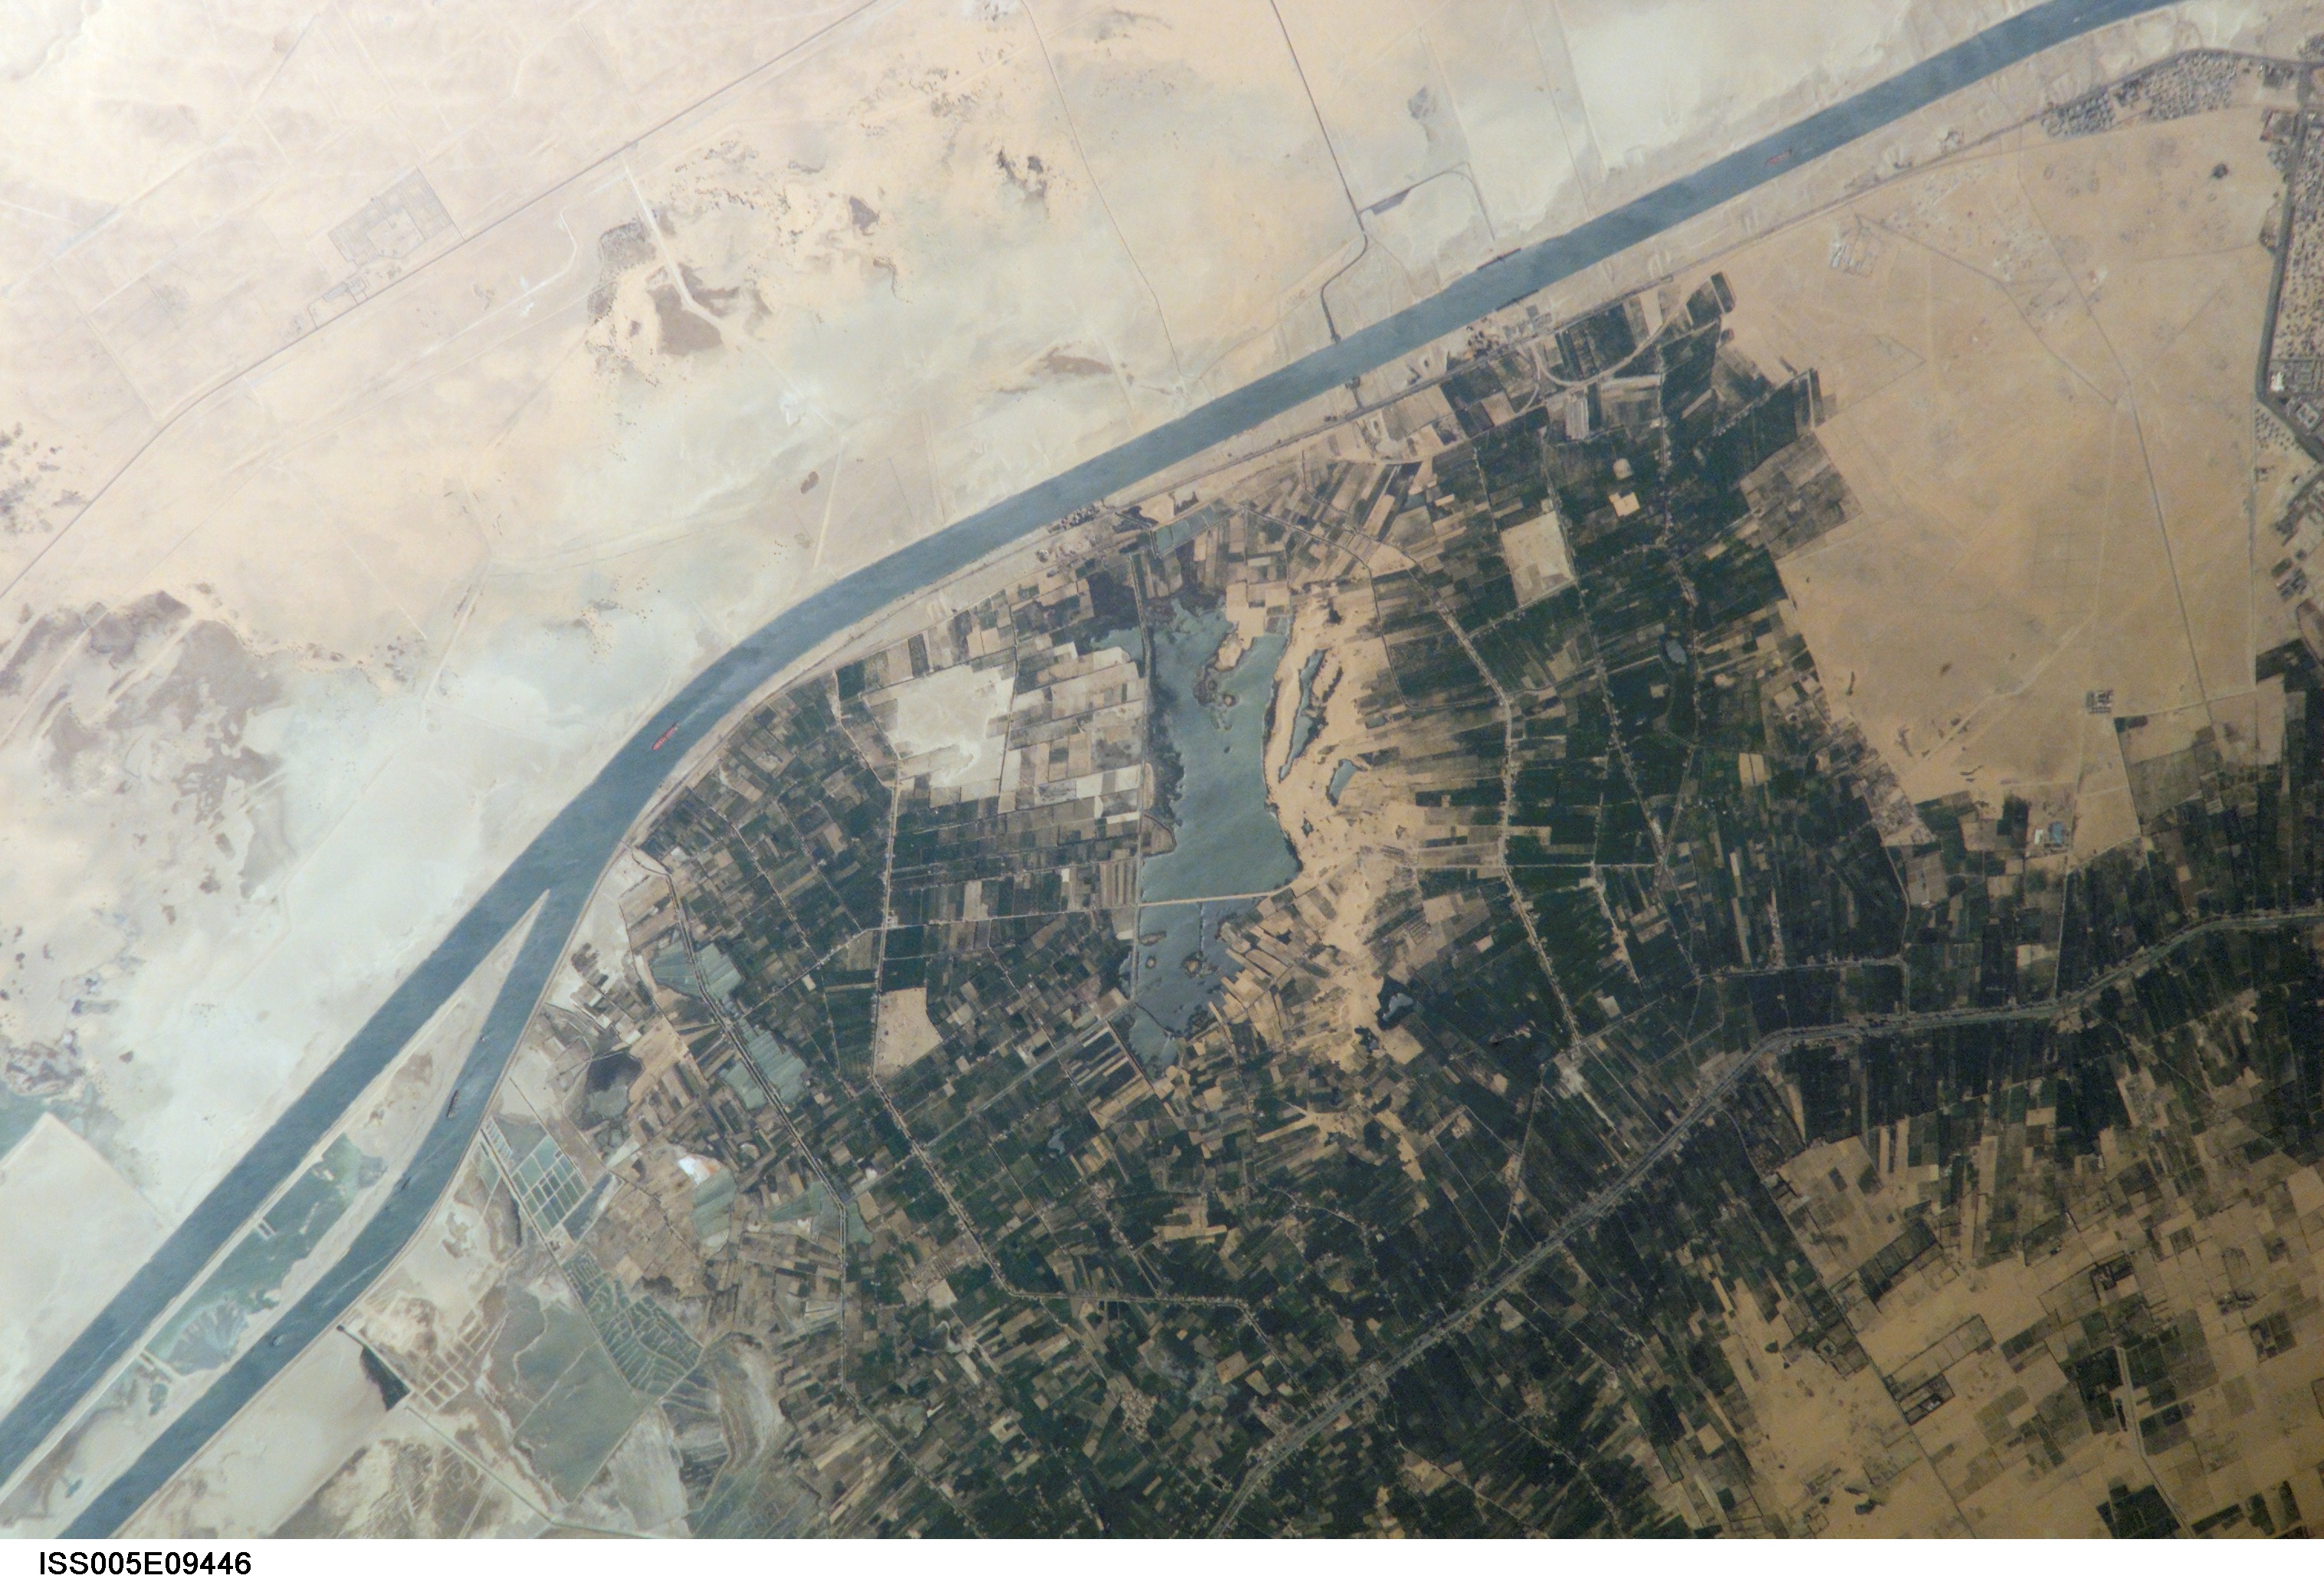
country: EGYPT
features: SUEZ CANAL
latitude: 30.5
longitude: 32.0
